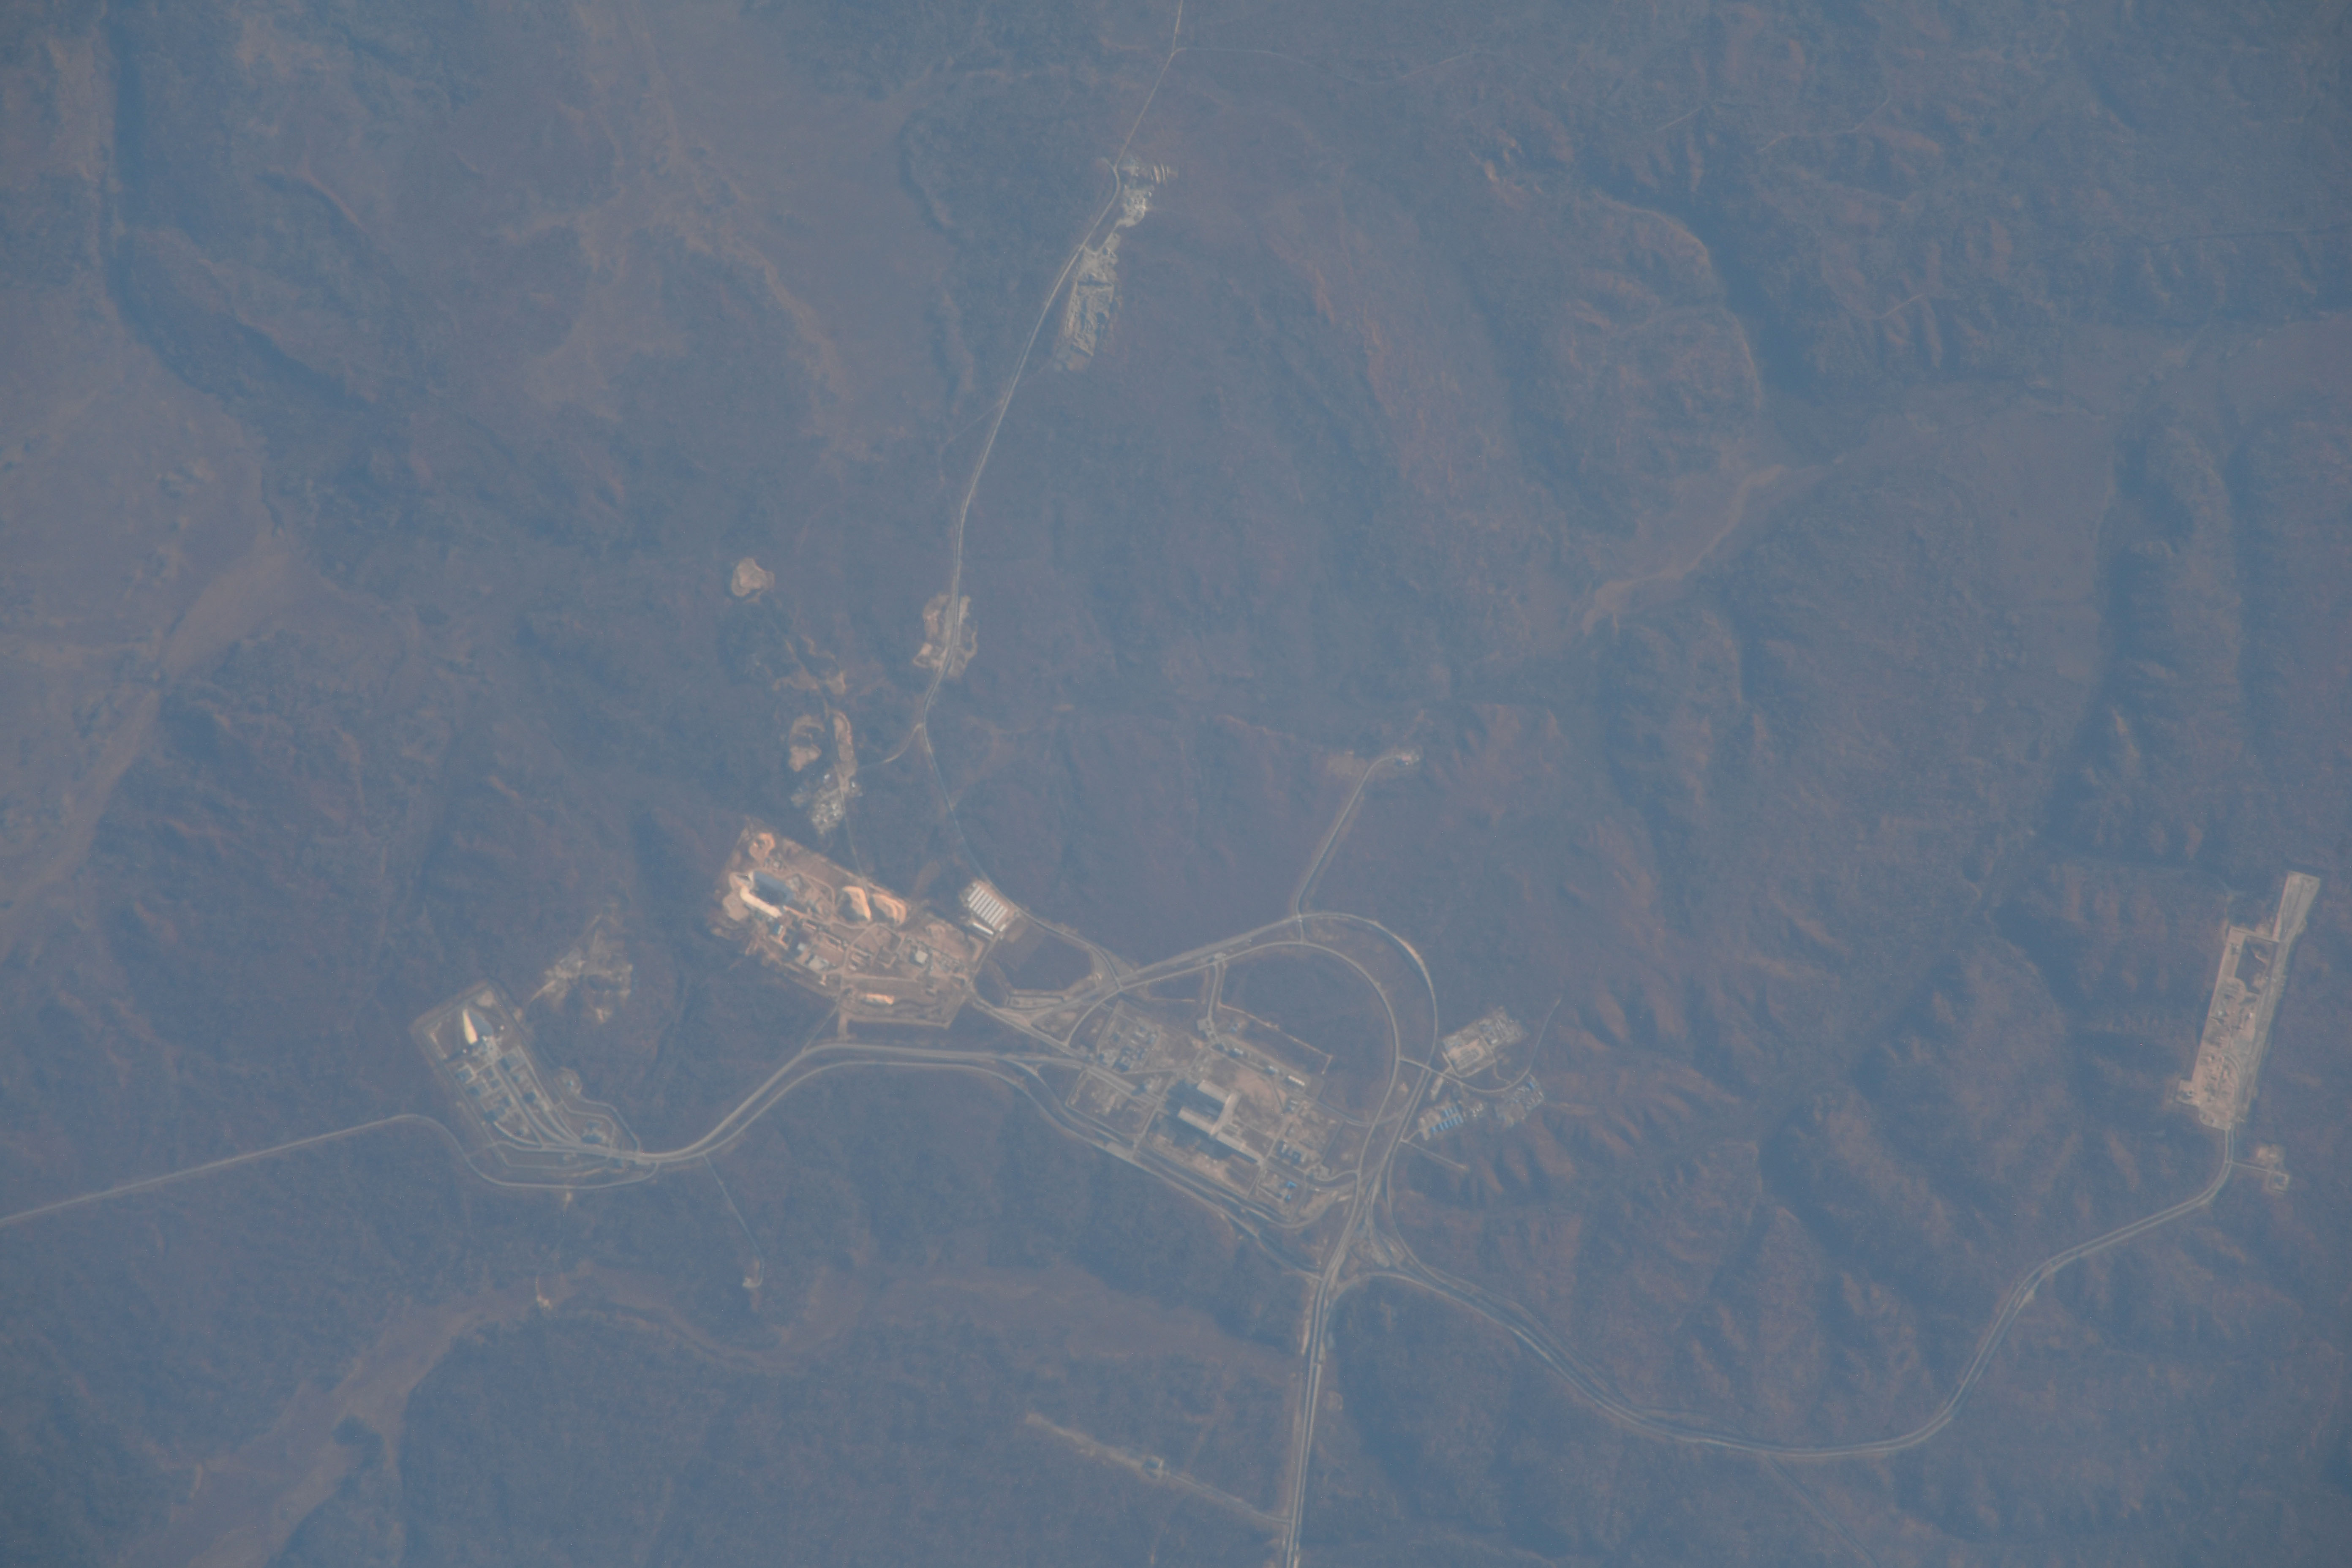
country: RUSSIAN FEDERATION
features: SPACE PORT, FOREST, RIVER
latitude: 51.9
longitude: 128.4
